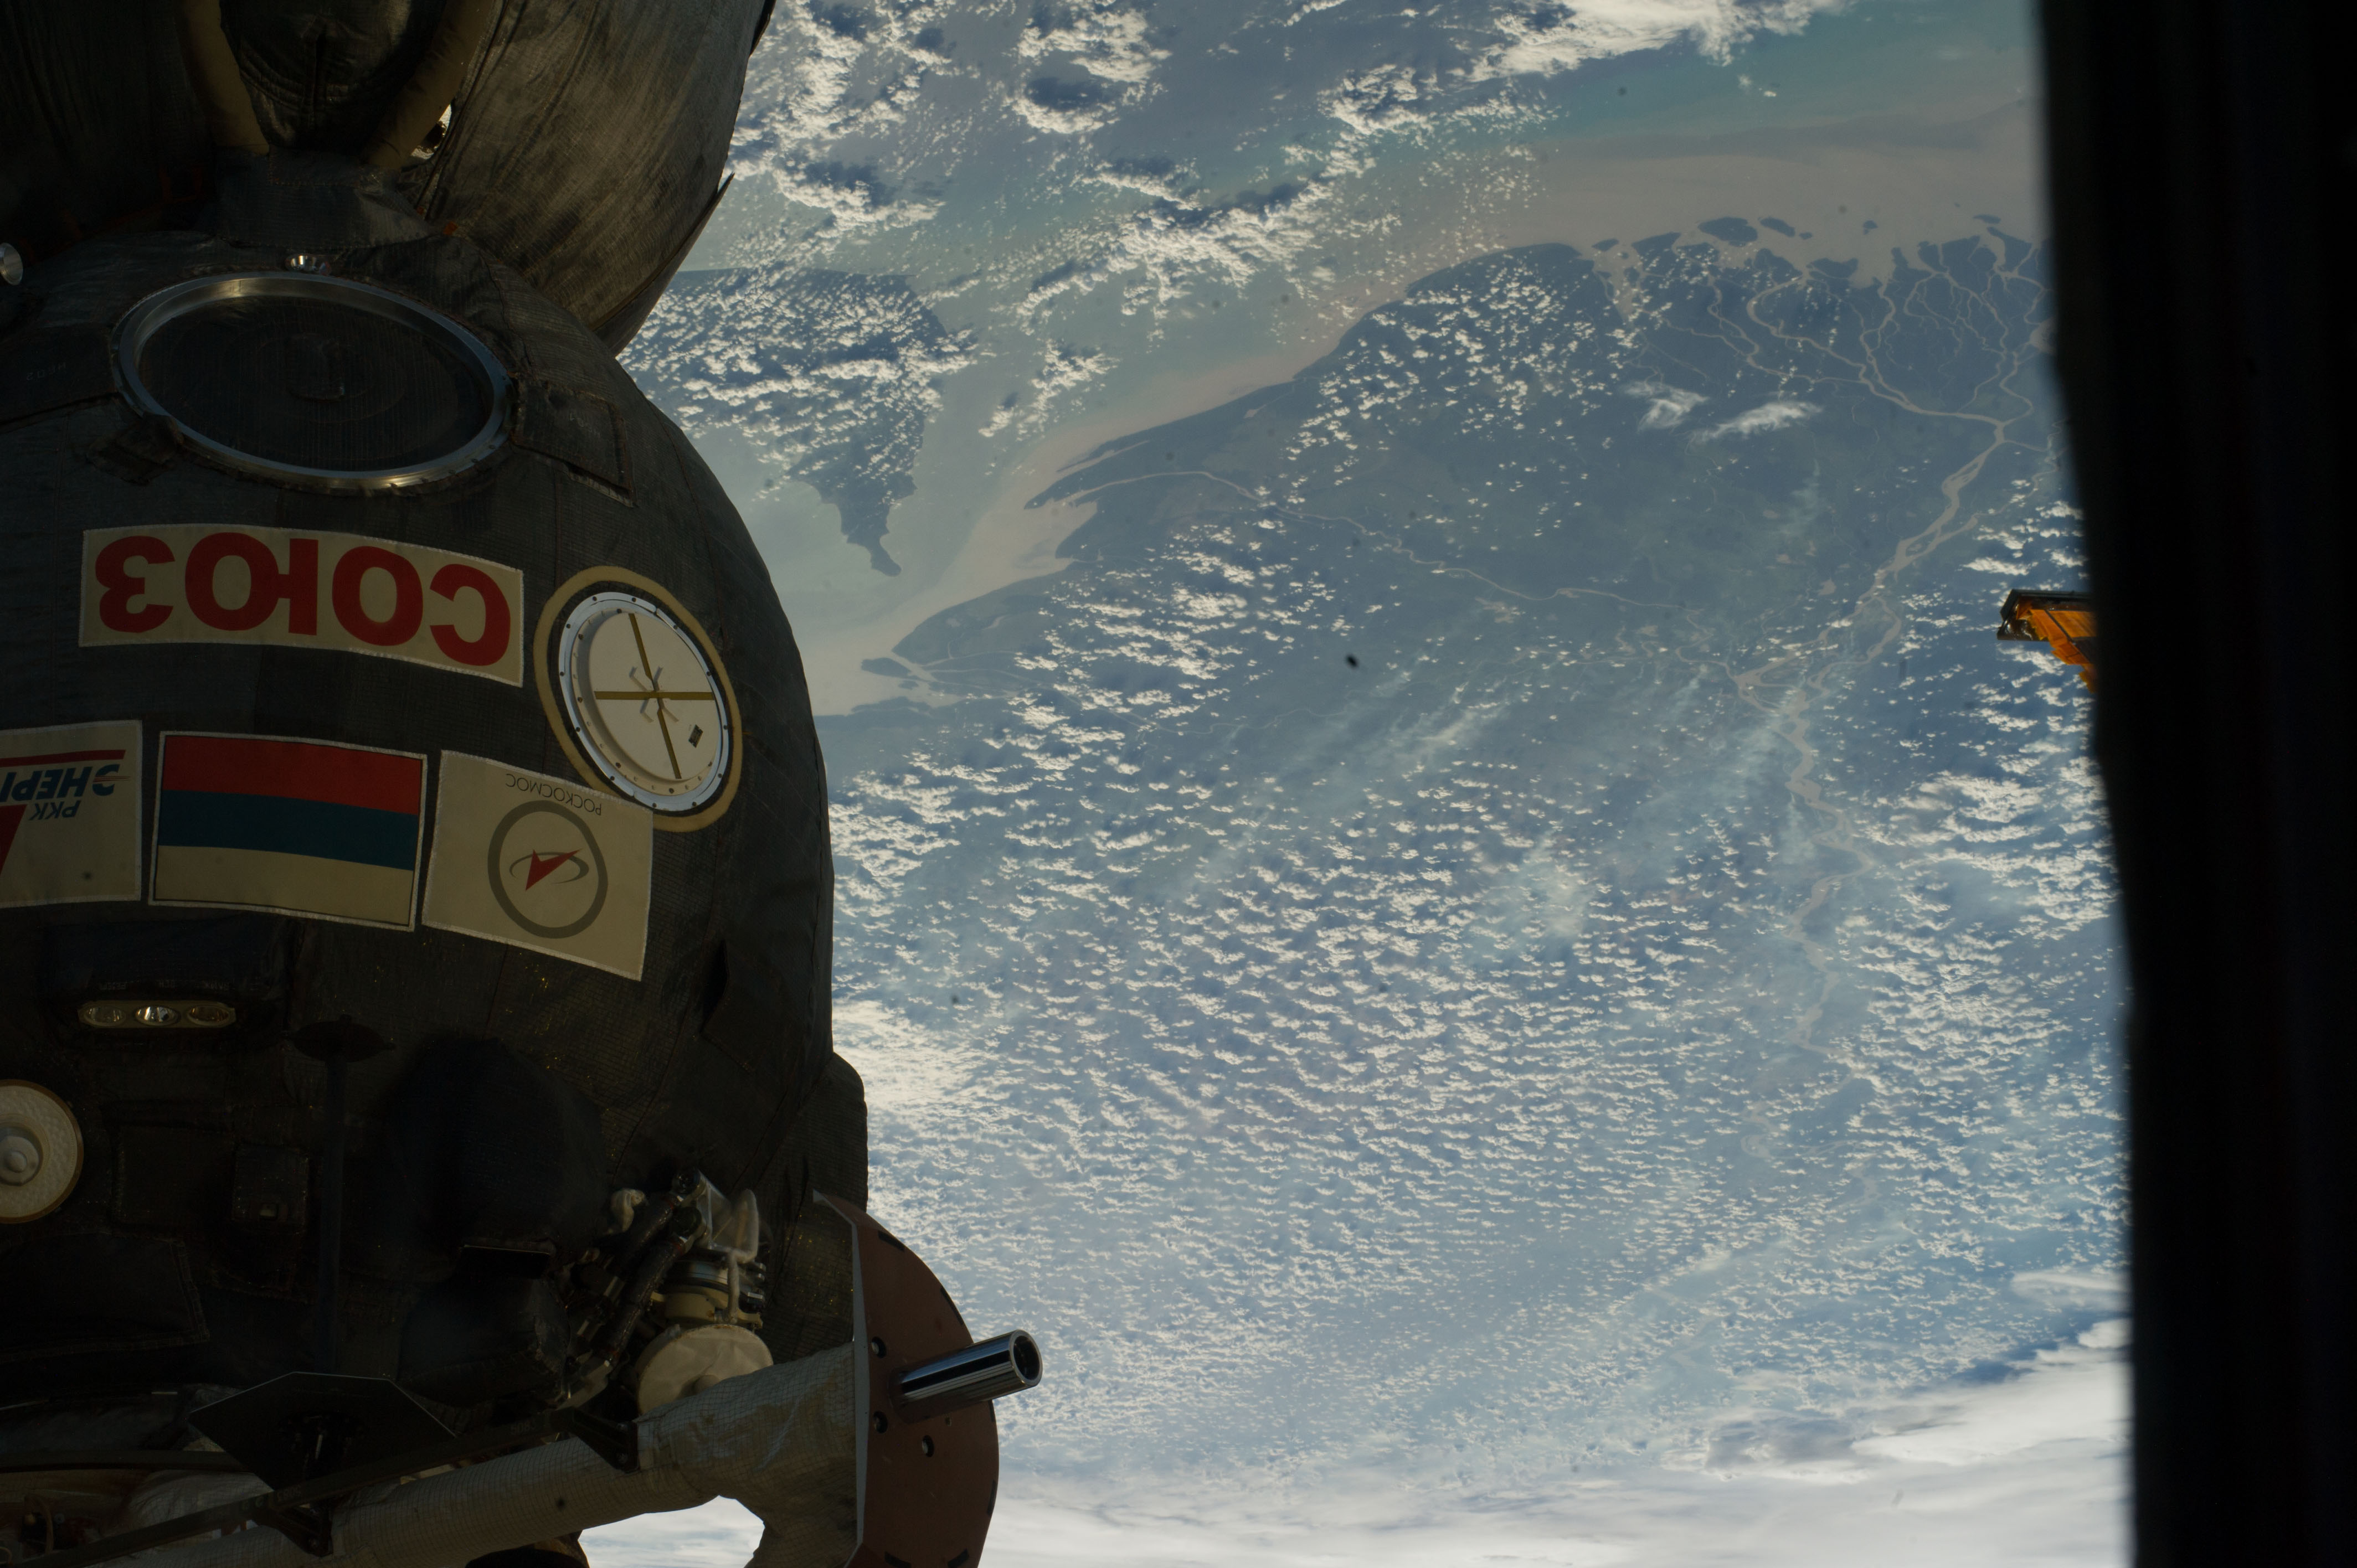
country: VENEZUELA
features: TRINIDAD AND TOBAGO, ORINOCO
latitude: 9.4
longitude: -62.3
